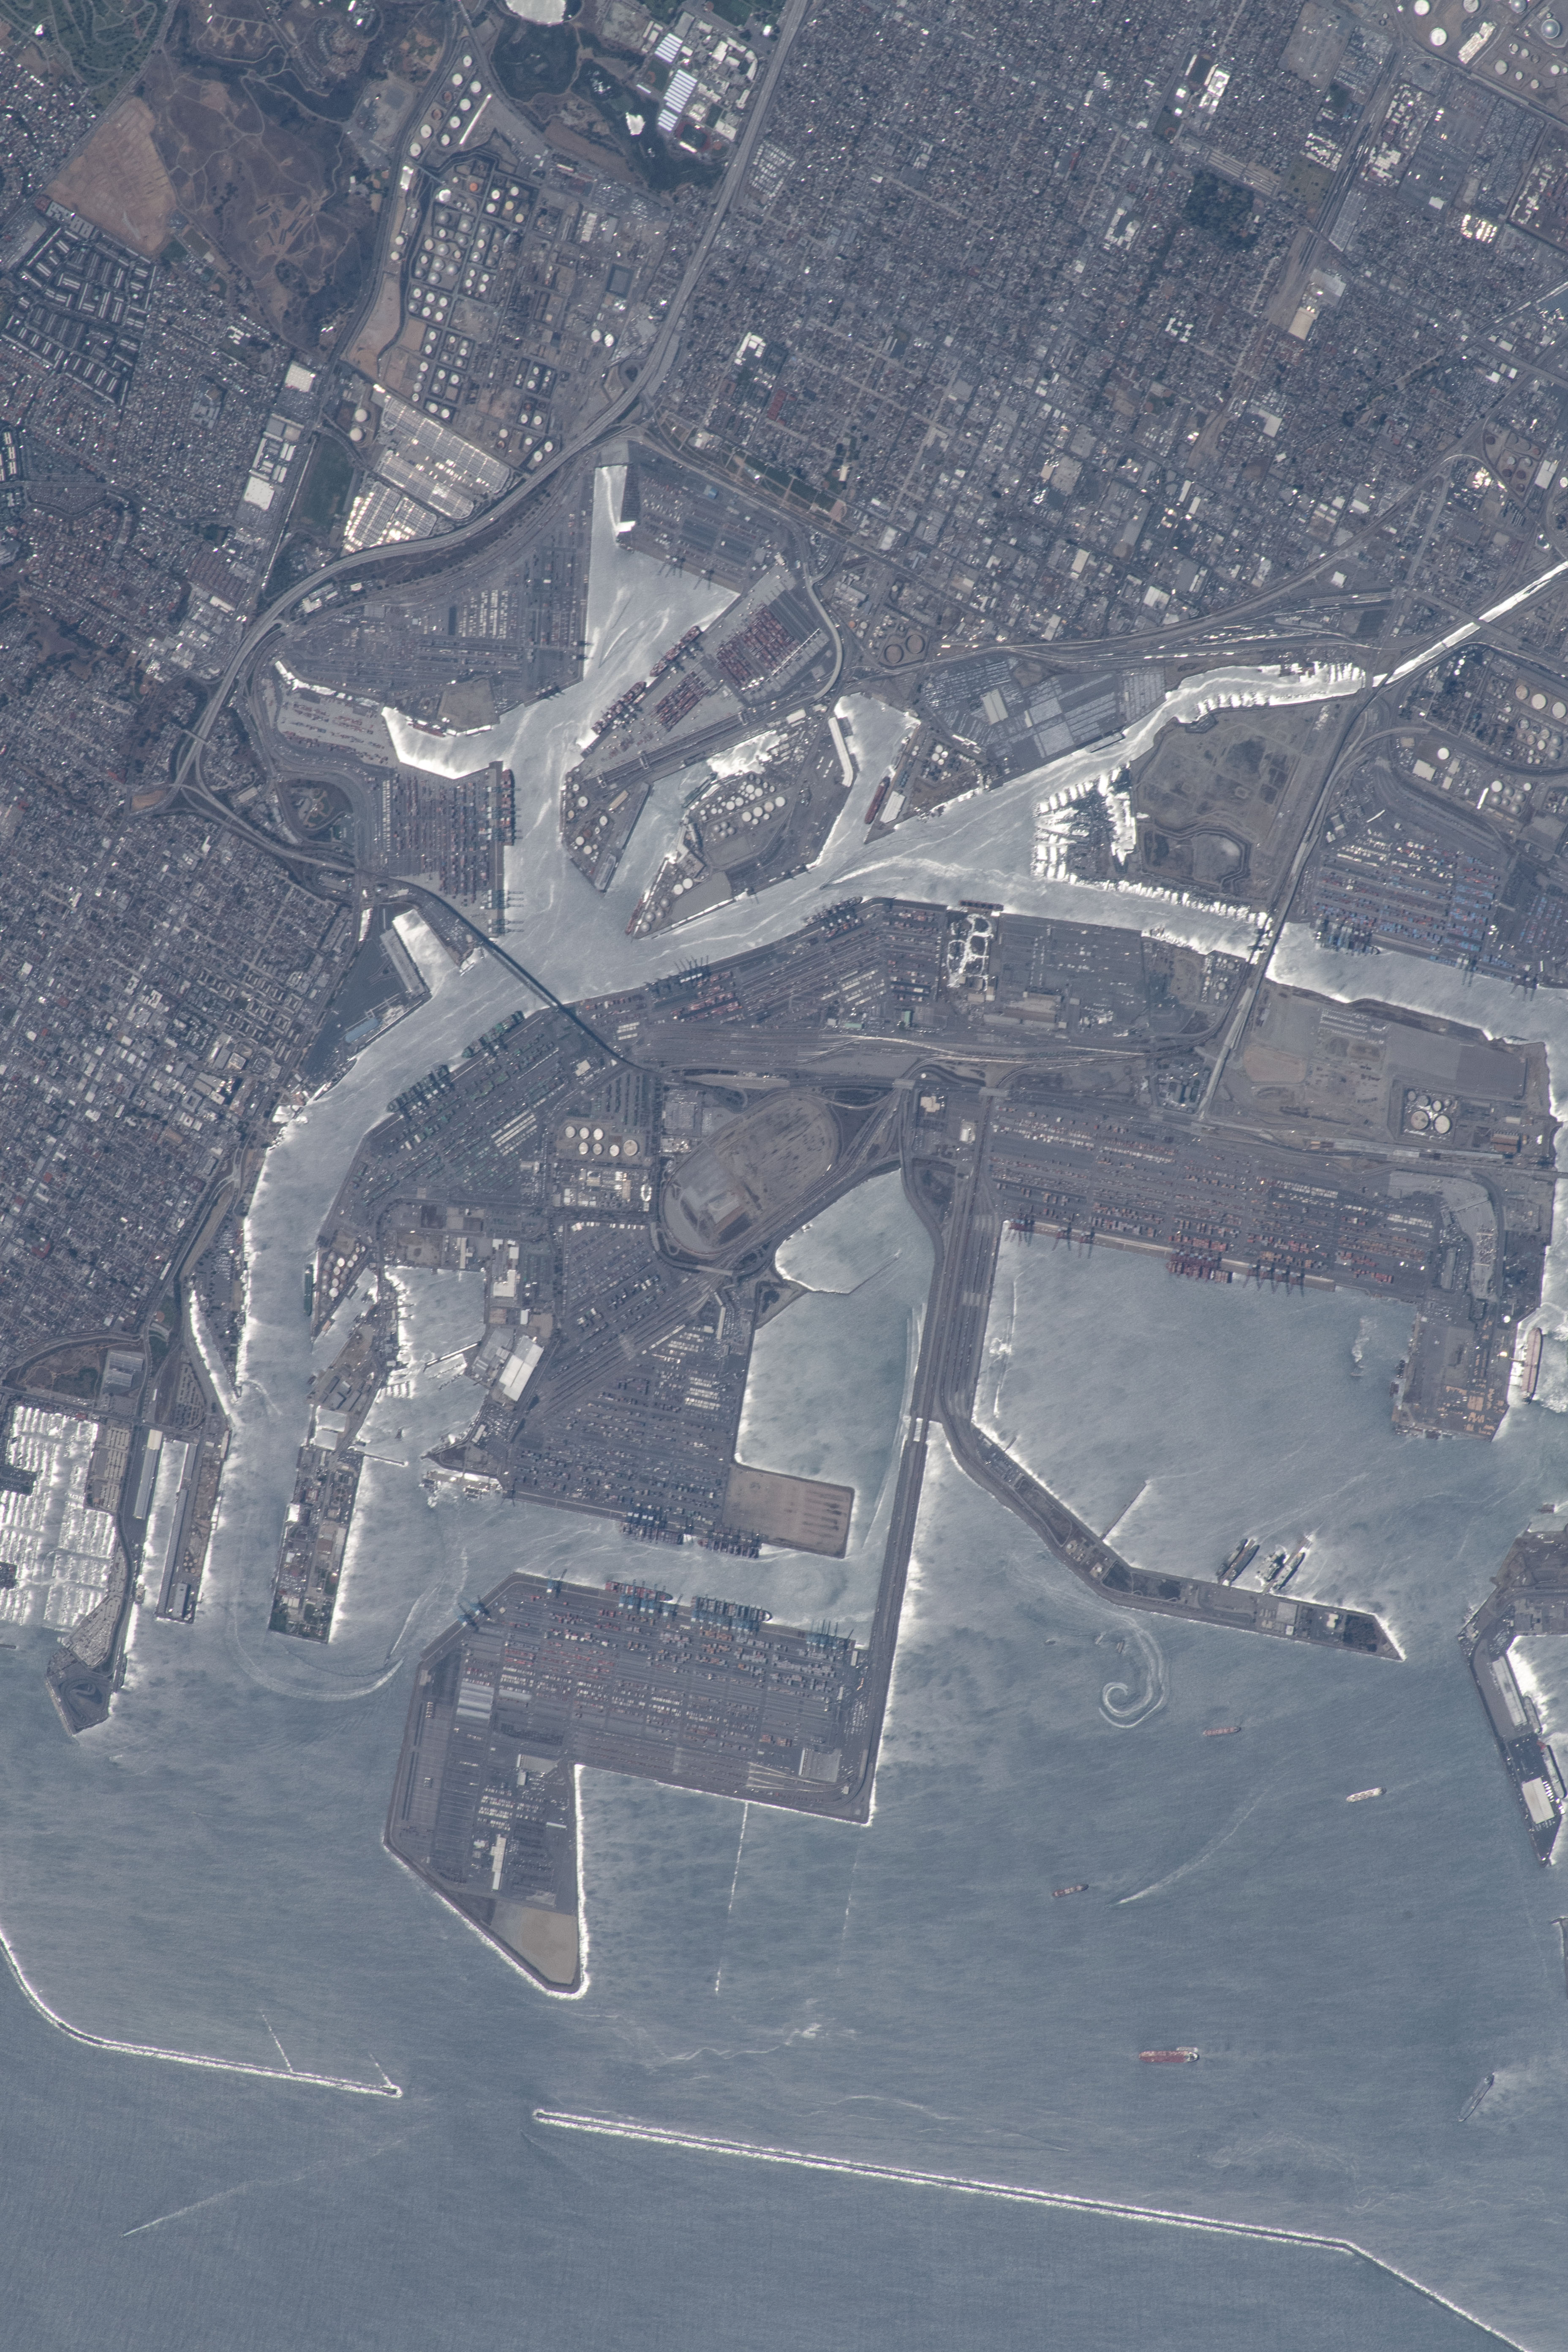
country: USA-CALIFORNIA
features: SAN PEDRO, TERMINAL ISLAND, SMITH ISLAND, MORMON ISLAND
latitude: 33.8
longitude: -118.3
